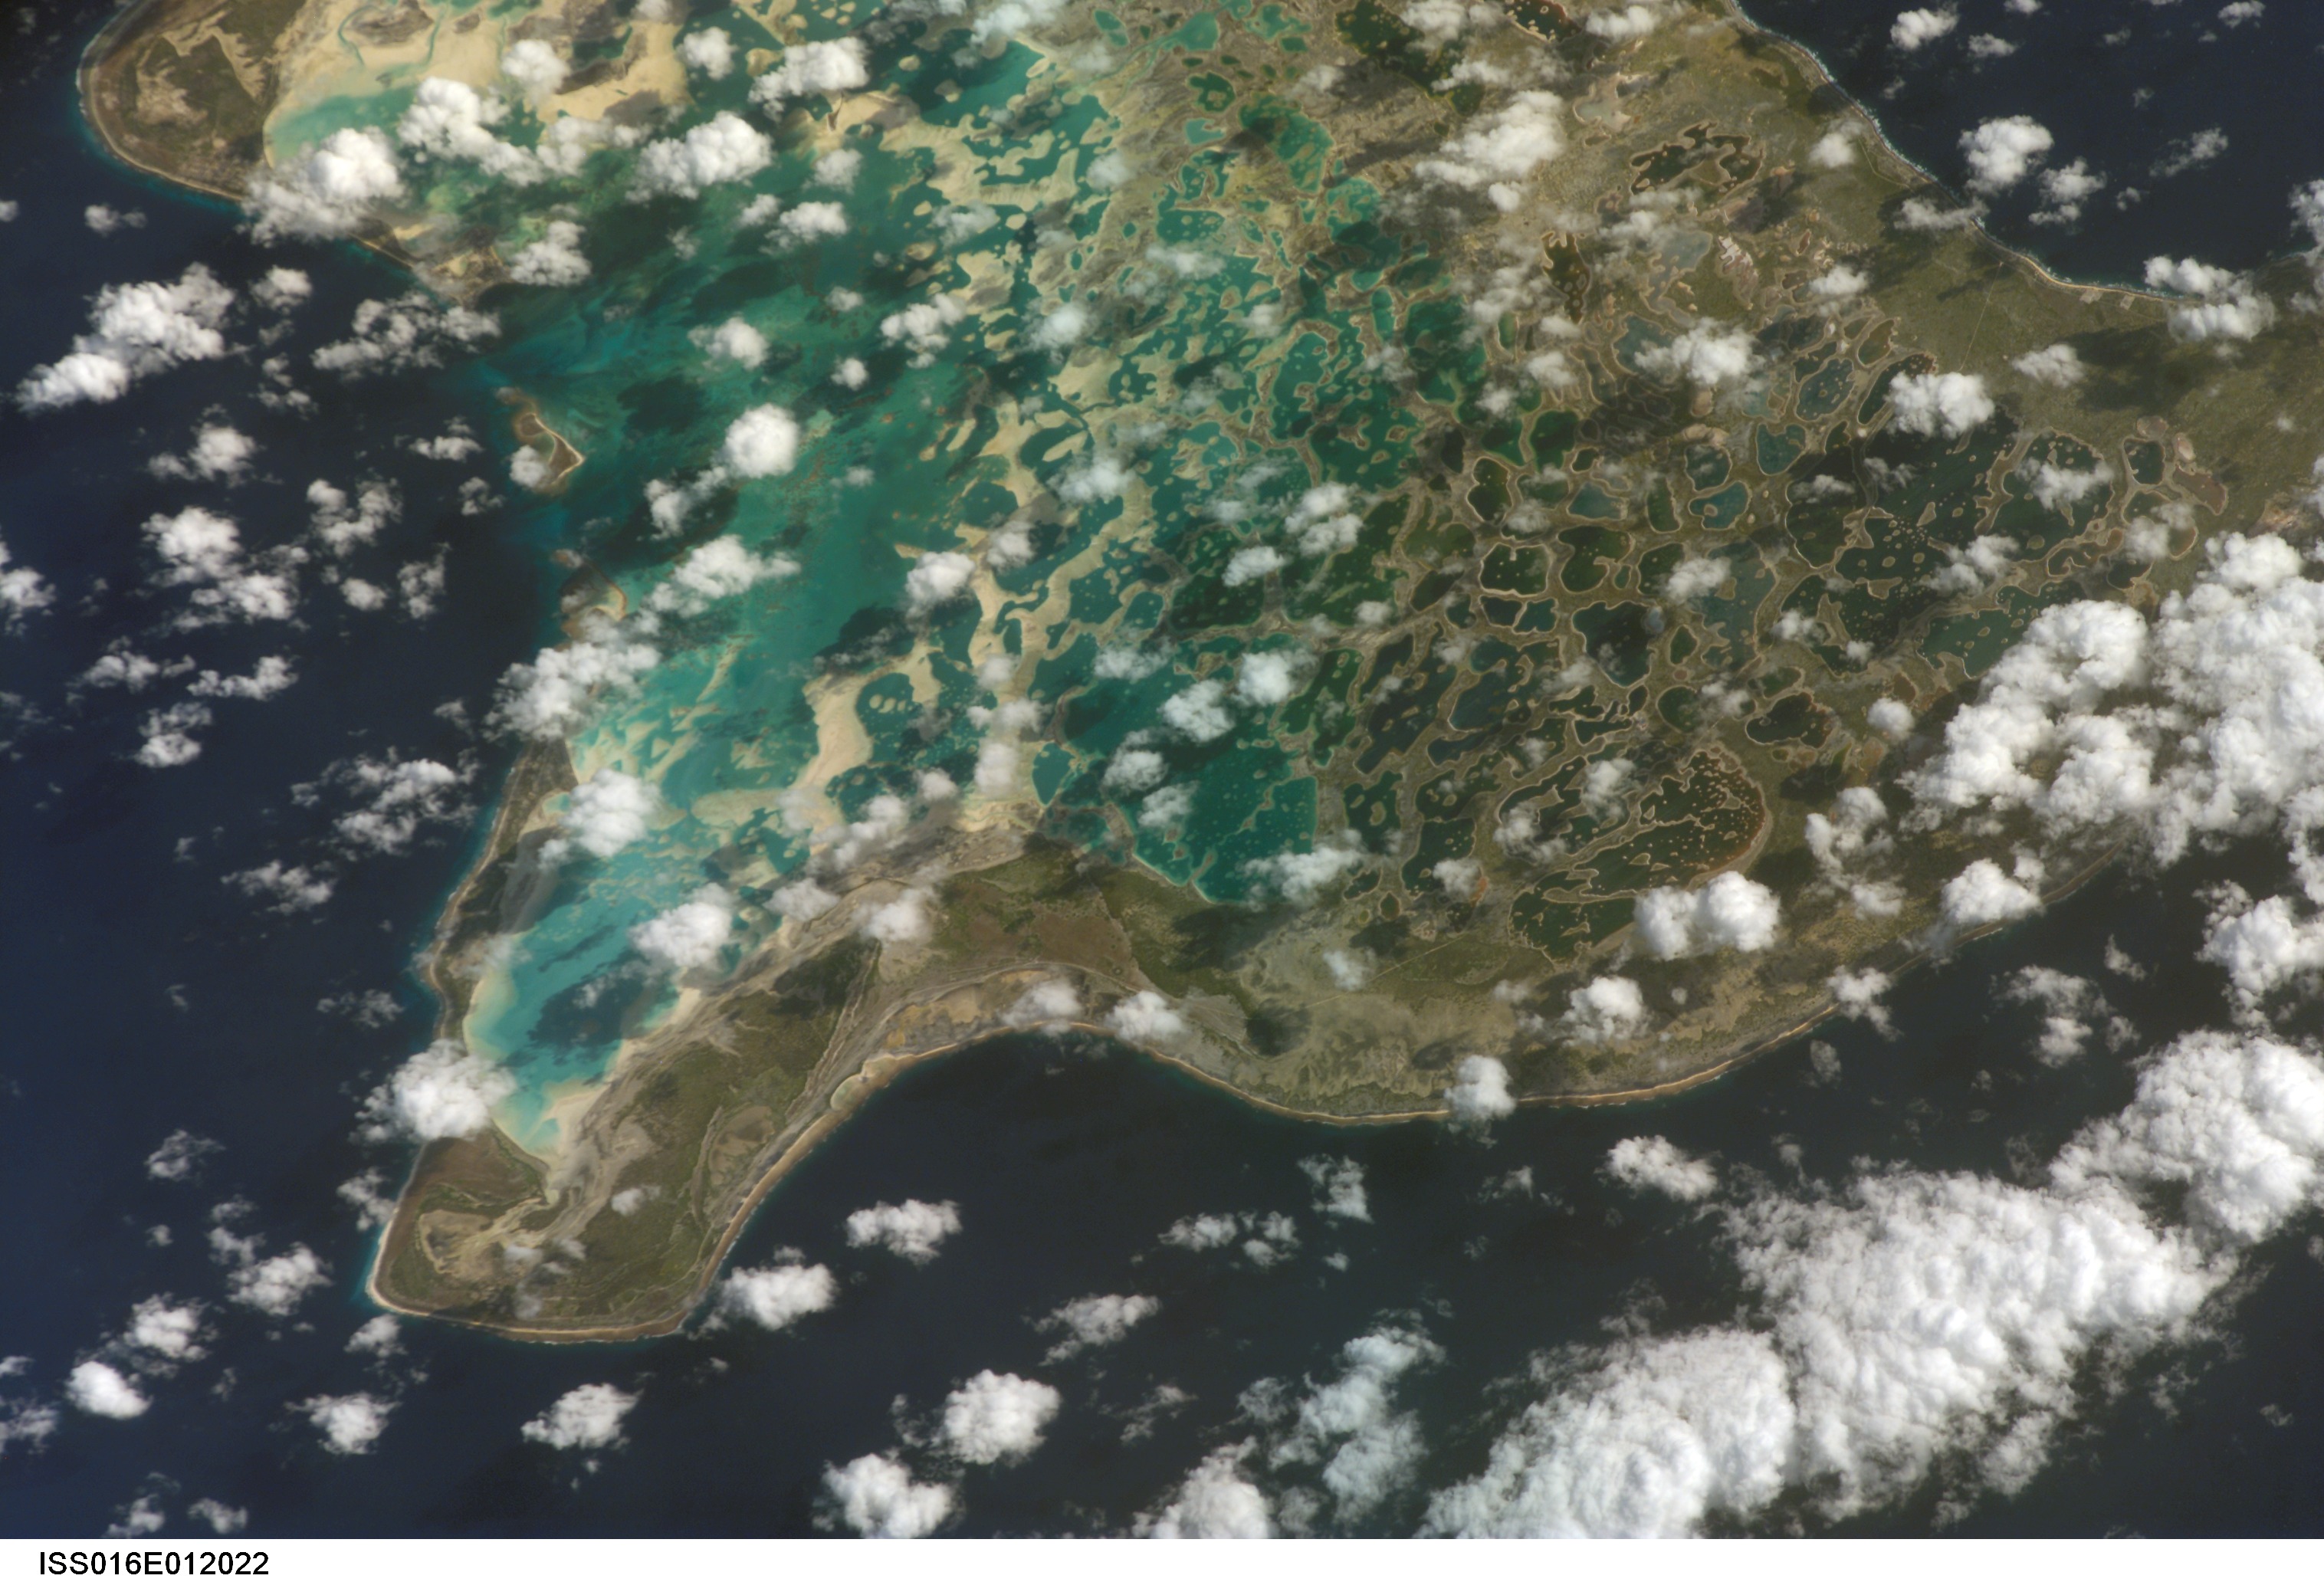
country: KIRIBATI
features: CHRISTMAS I., REEFS, SW. POINT
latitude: 1.9
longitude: -157.5
